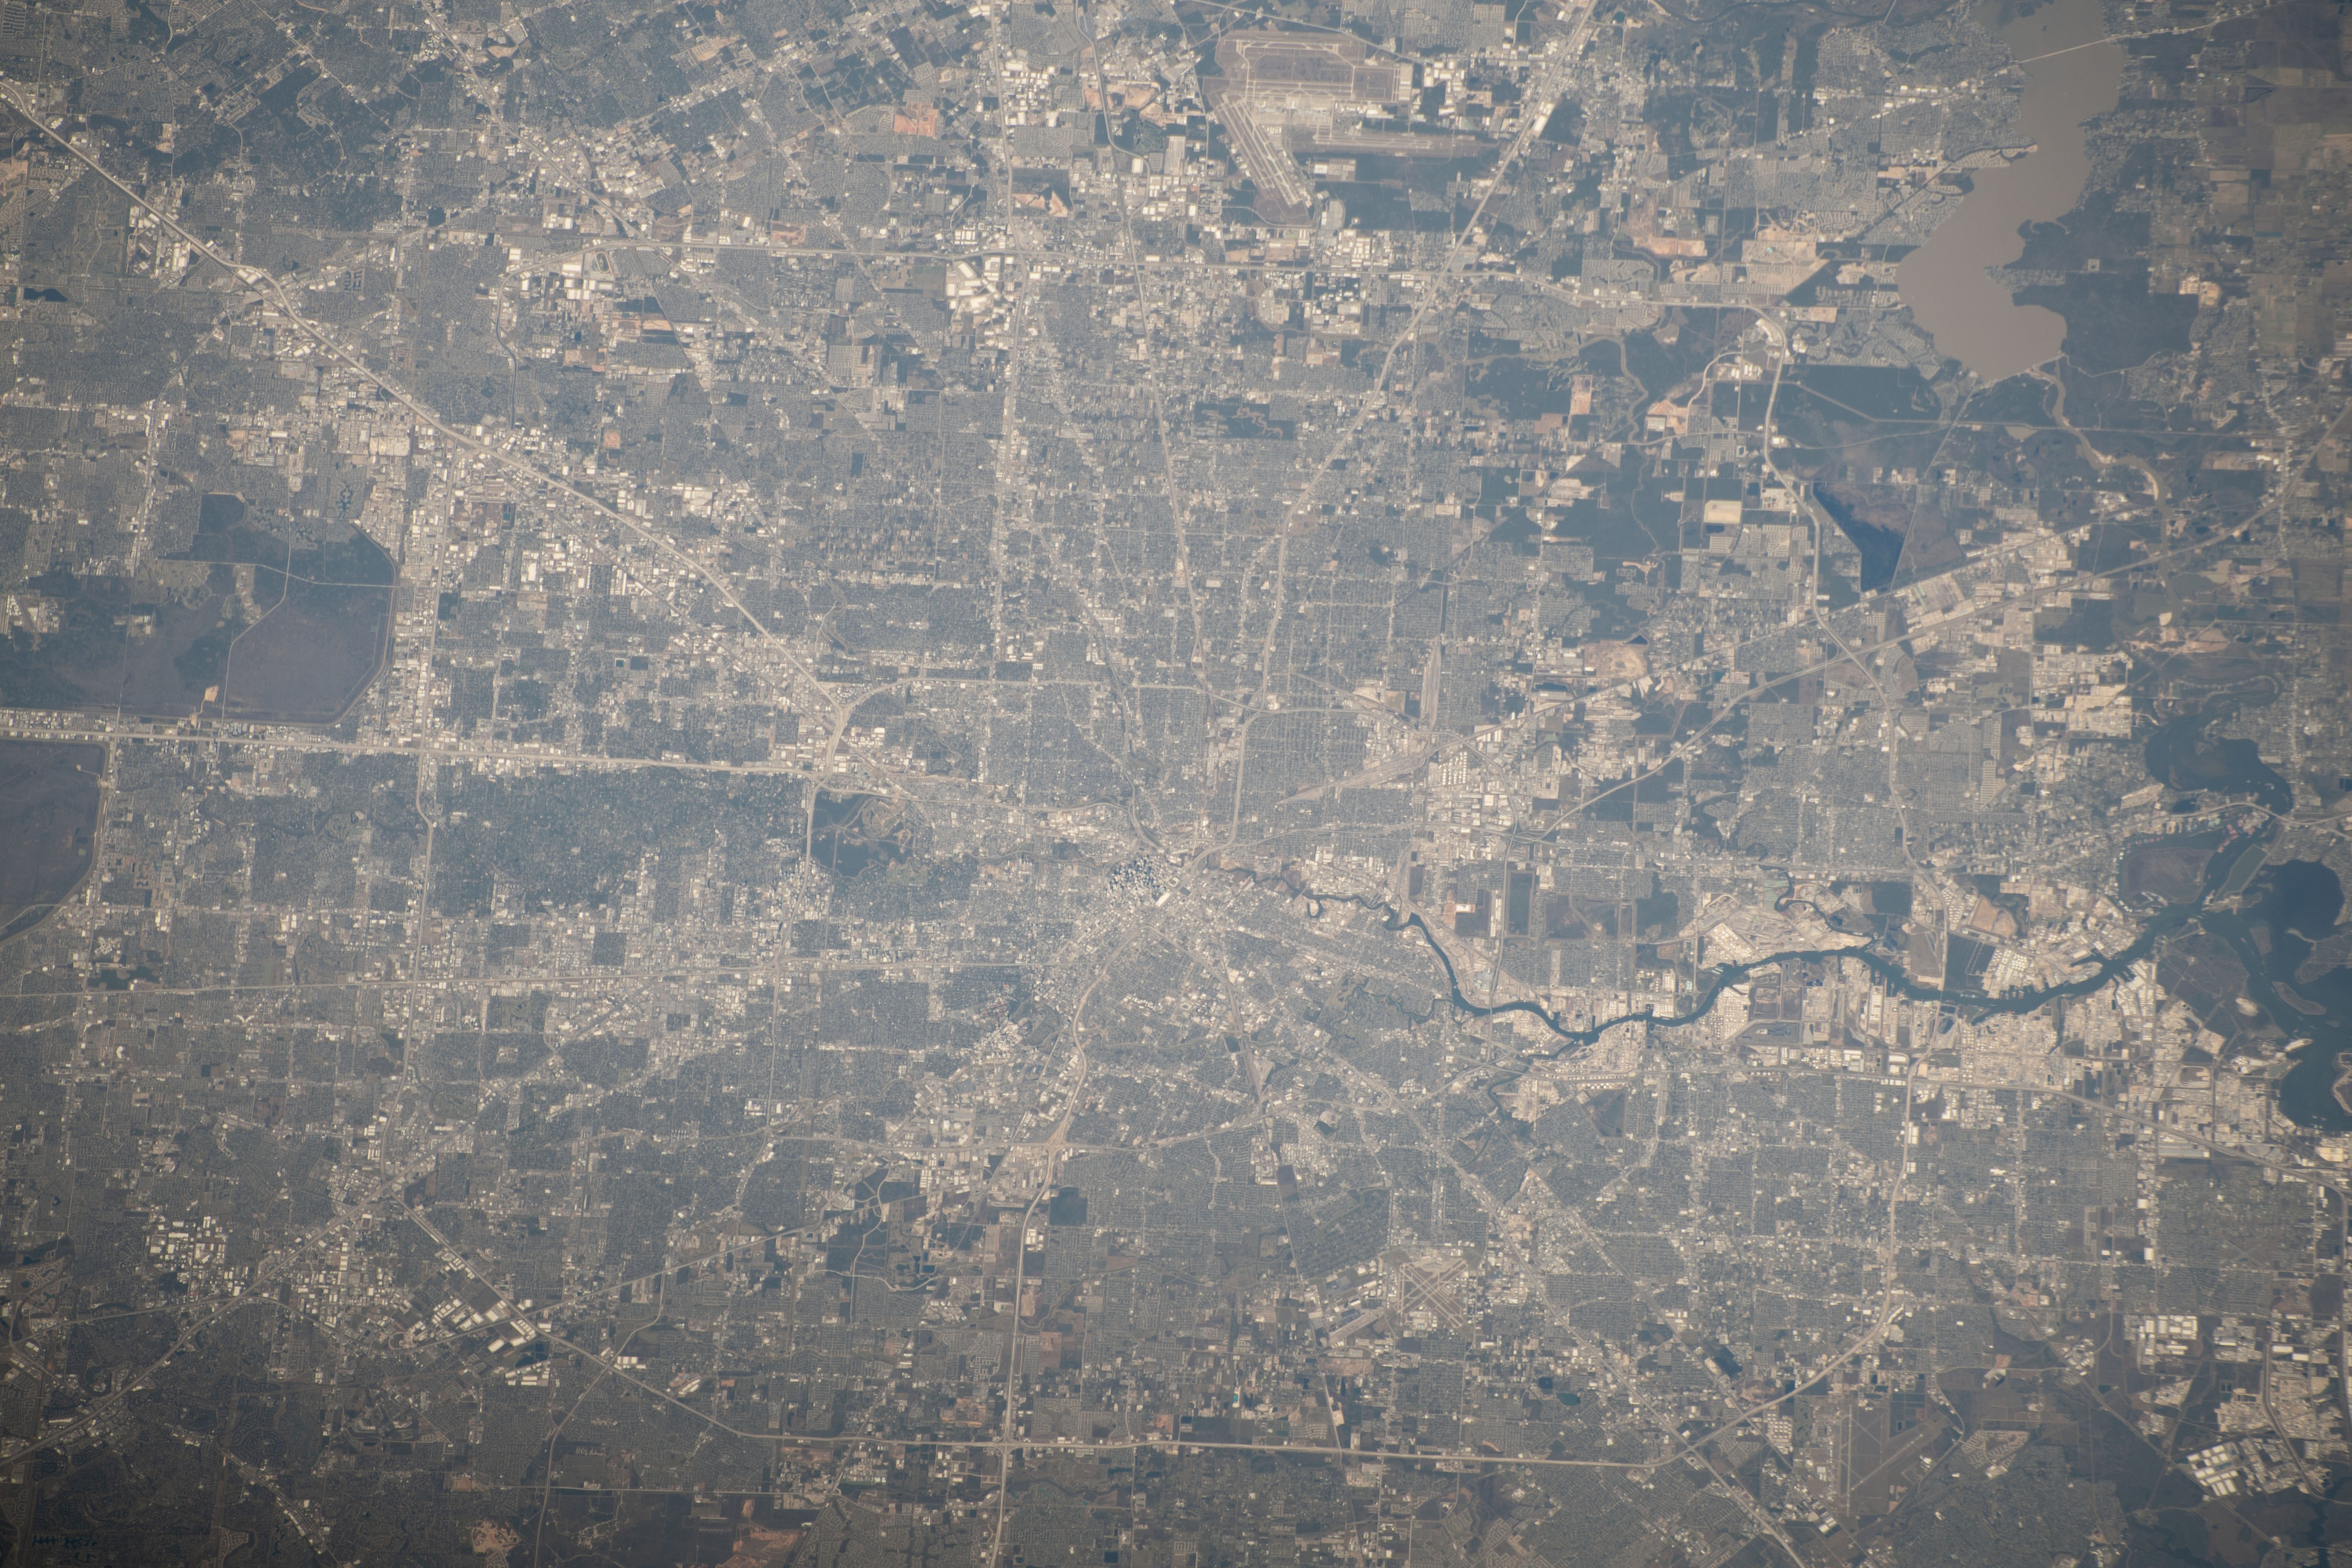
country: USA-TEXAS
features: HOUSTON
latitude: 29.8
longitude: -95.4
